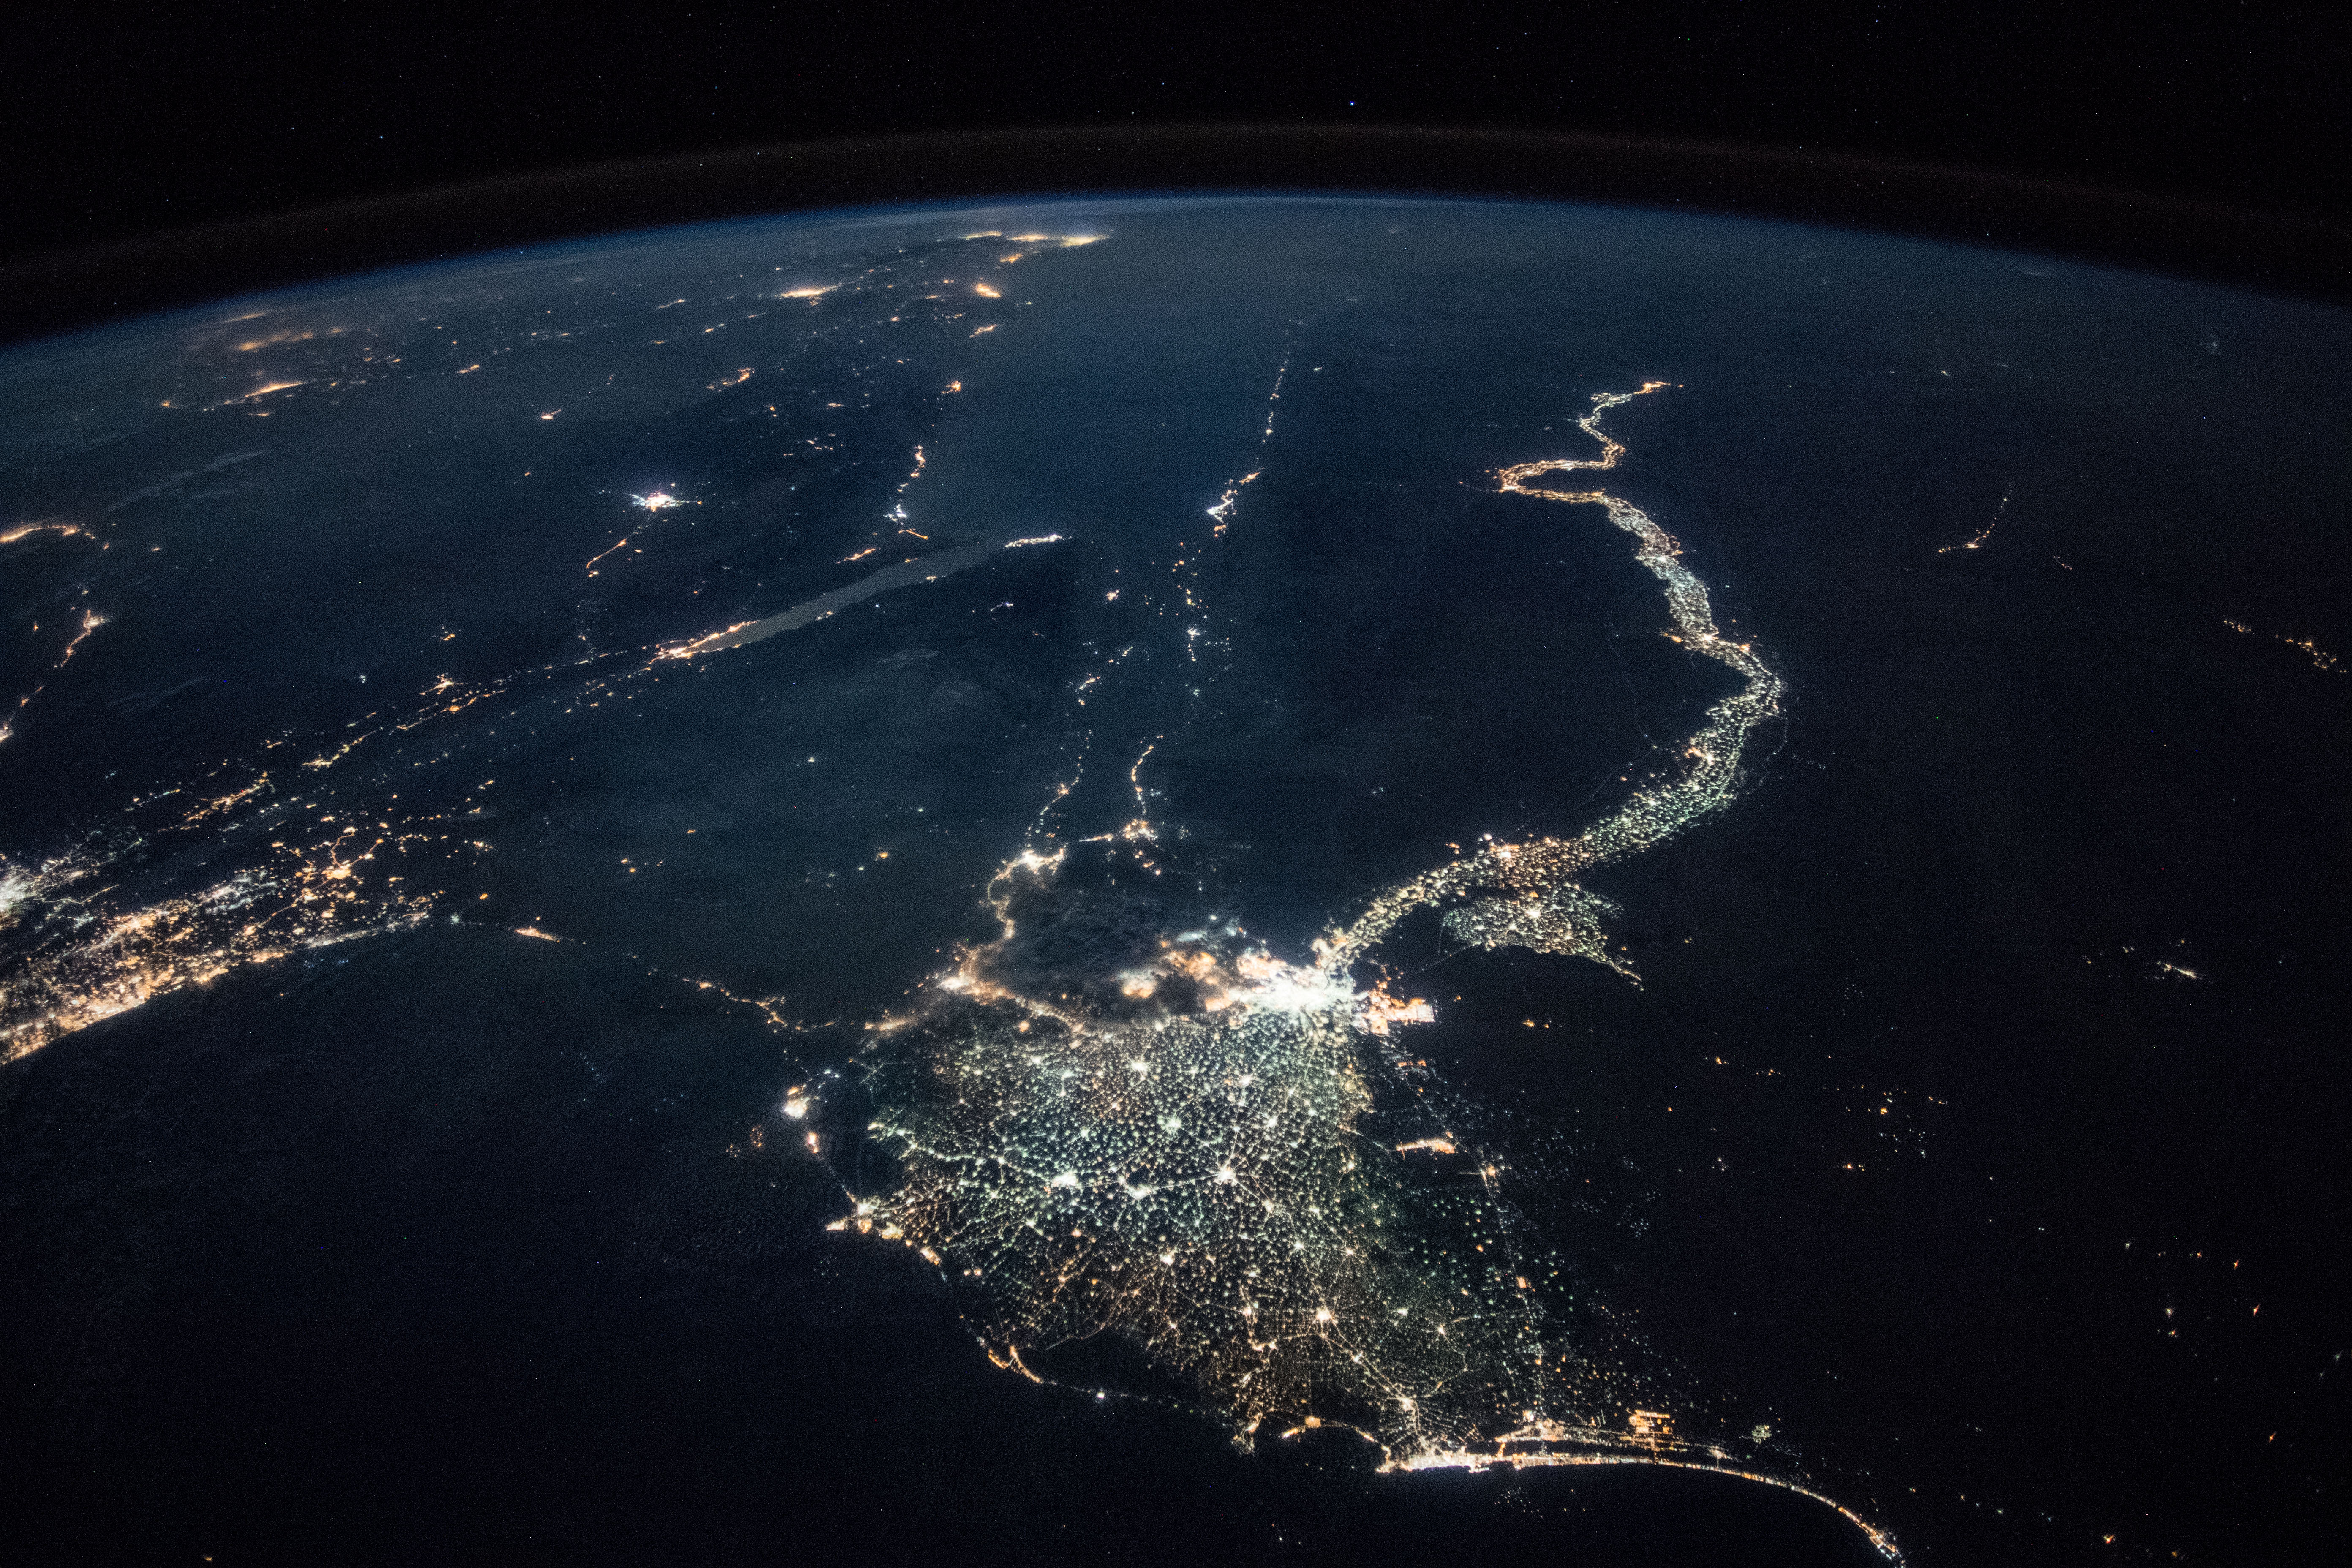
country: EGYPT
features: CAIRO CITY, GULF OF SUEZ, GULF OF AQABA, NEGEV DESERT, SUEZ CITY, ISMAILIA CITY, PORT SAID CITY, NILE DELTA, FAIYUM CITY, WESTERN DESERT, NIGHT, EARTH LIMB
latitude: 29.3
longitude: 32.5
